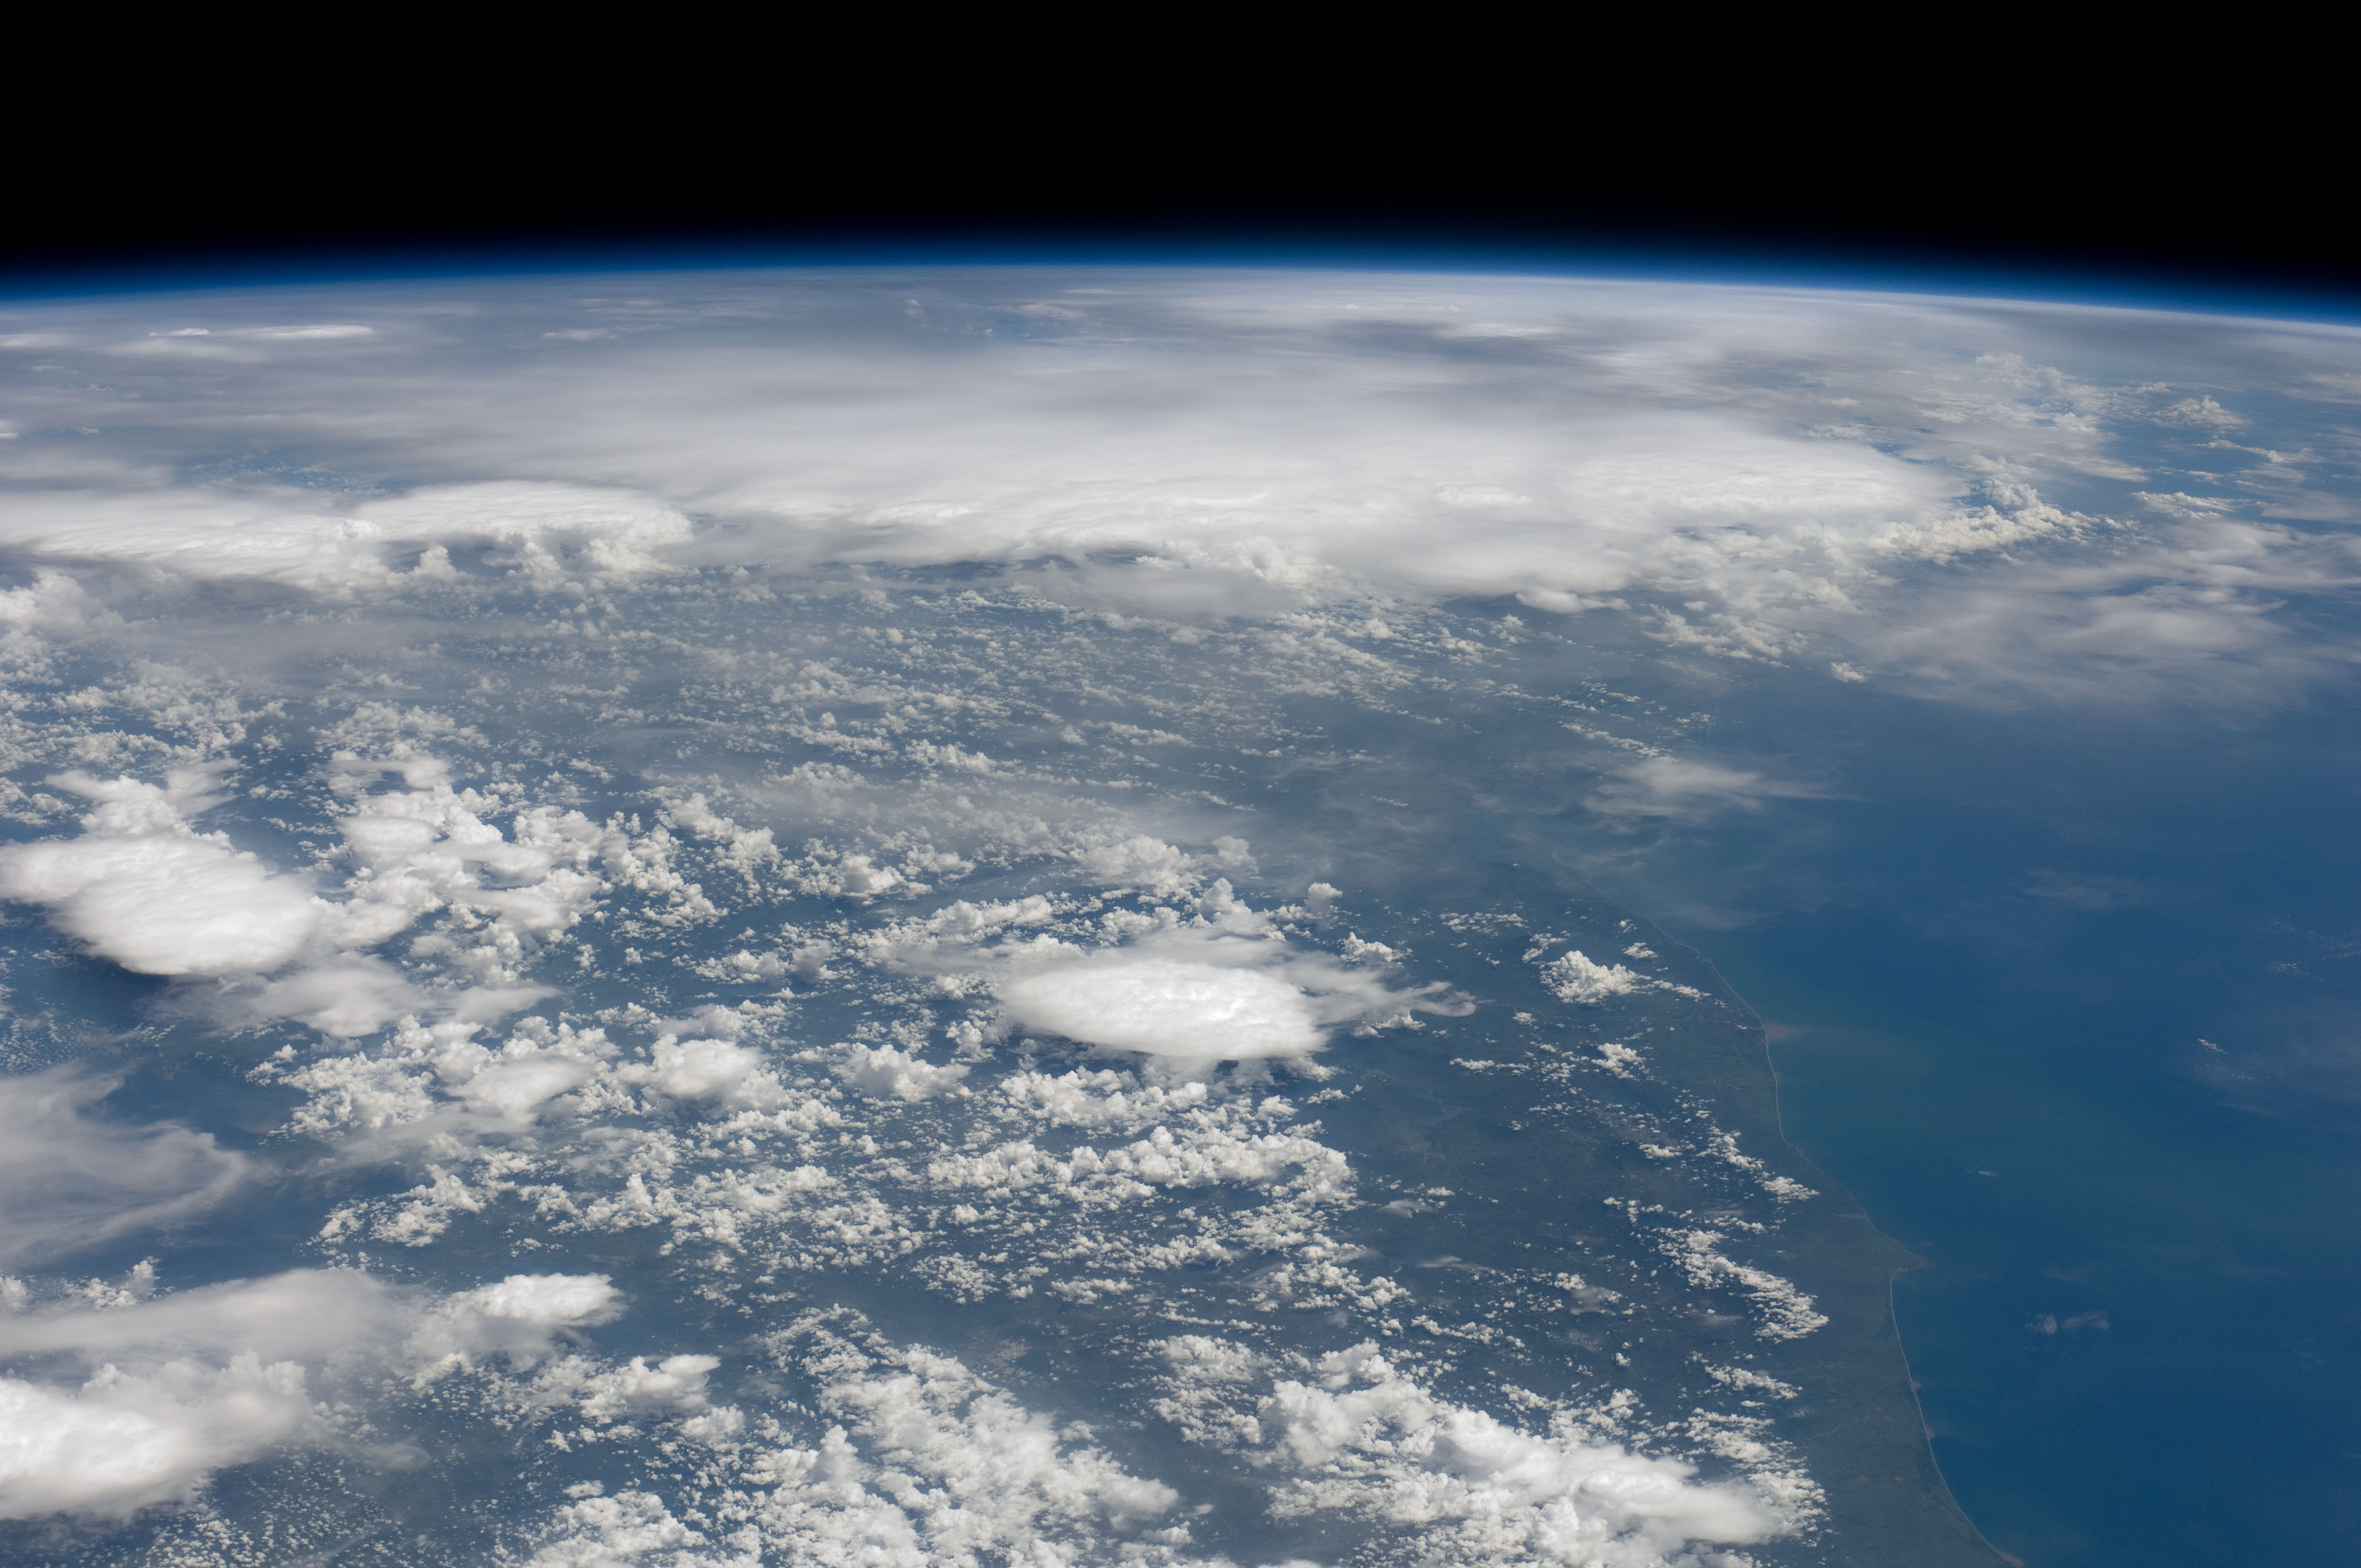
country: HONDURAS
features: PAN- G. OF MEXICO, SEDIMENT, THUNDERSTORMS
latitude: 15.0
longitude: -87.5
